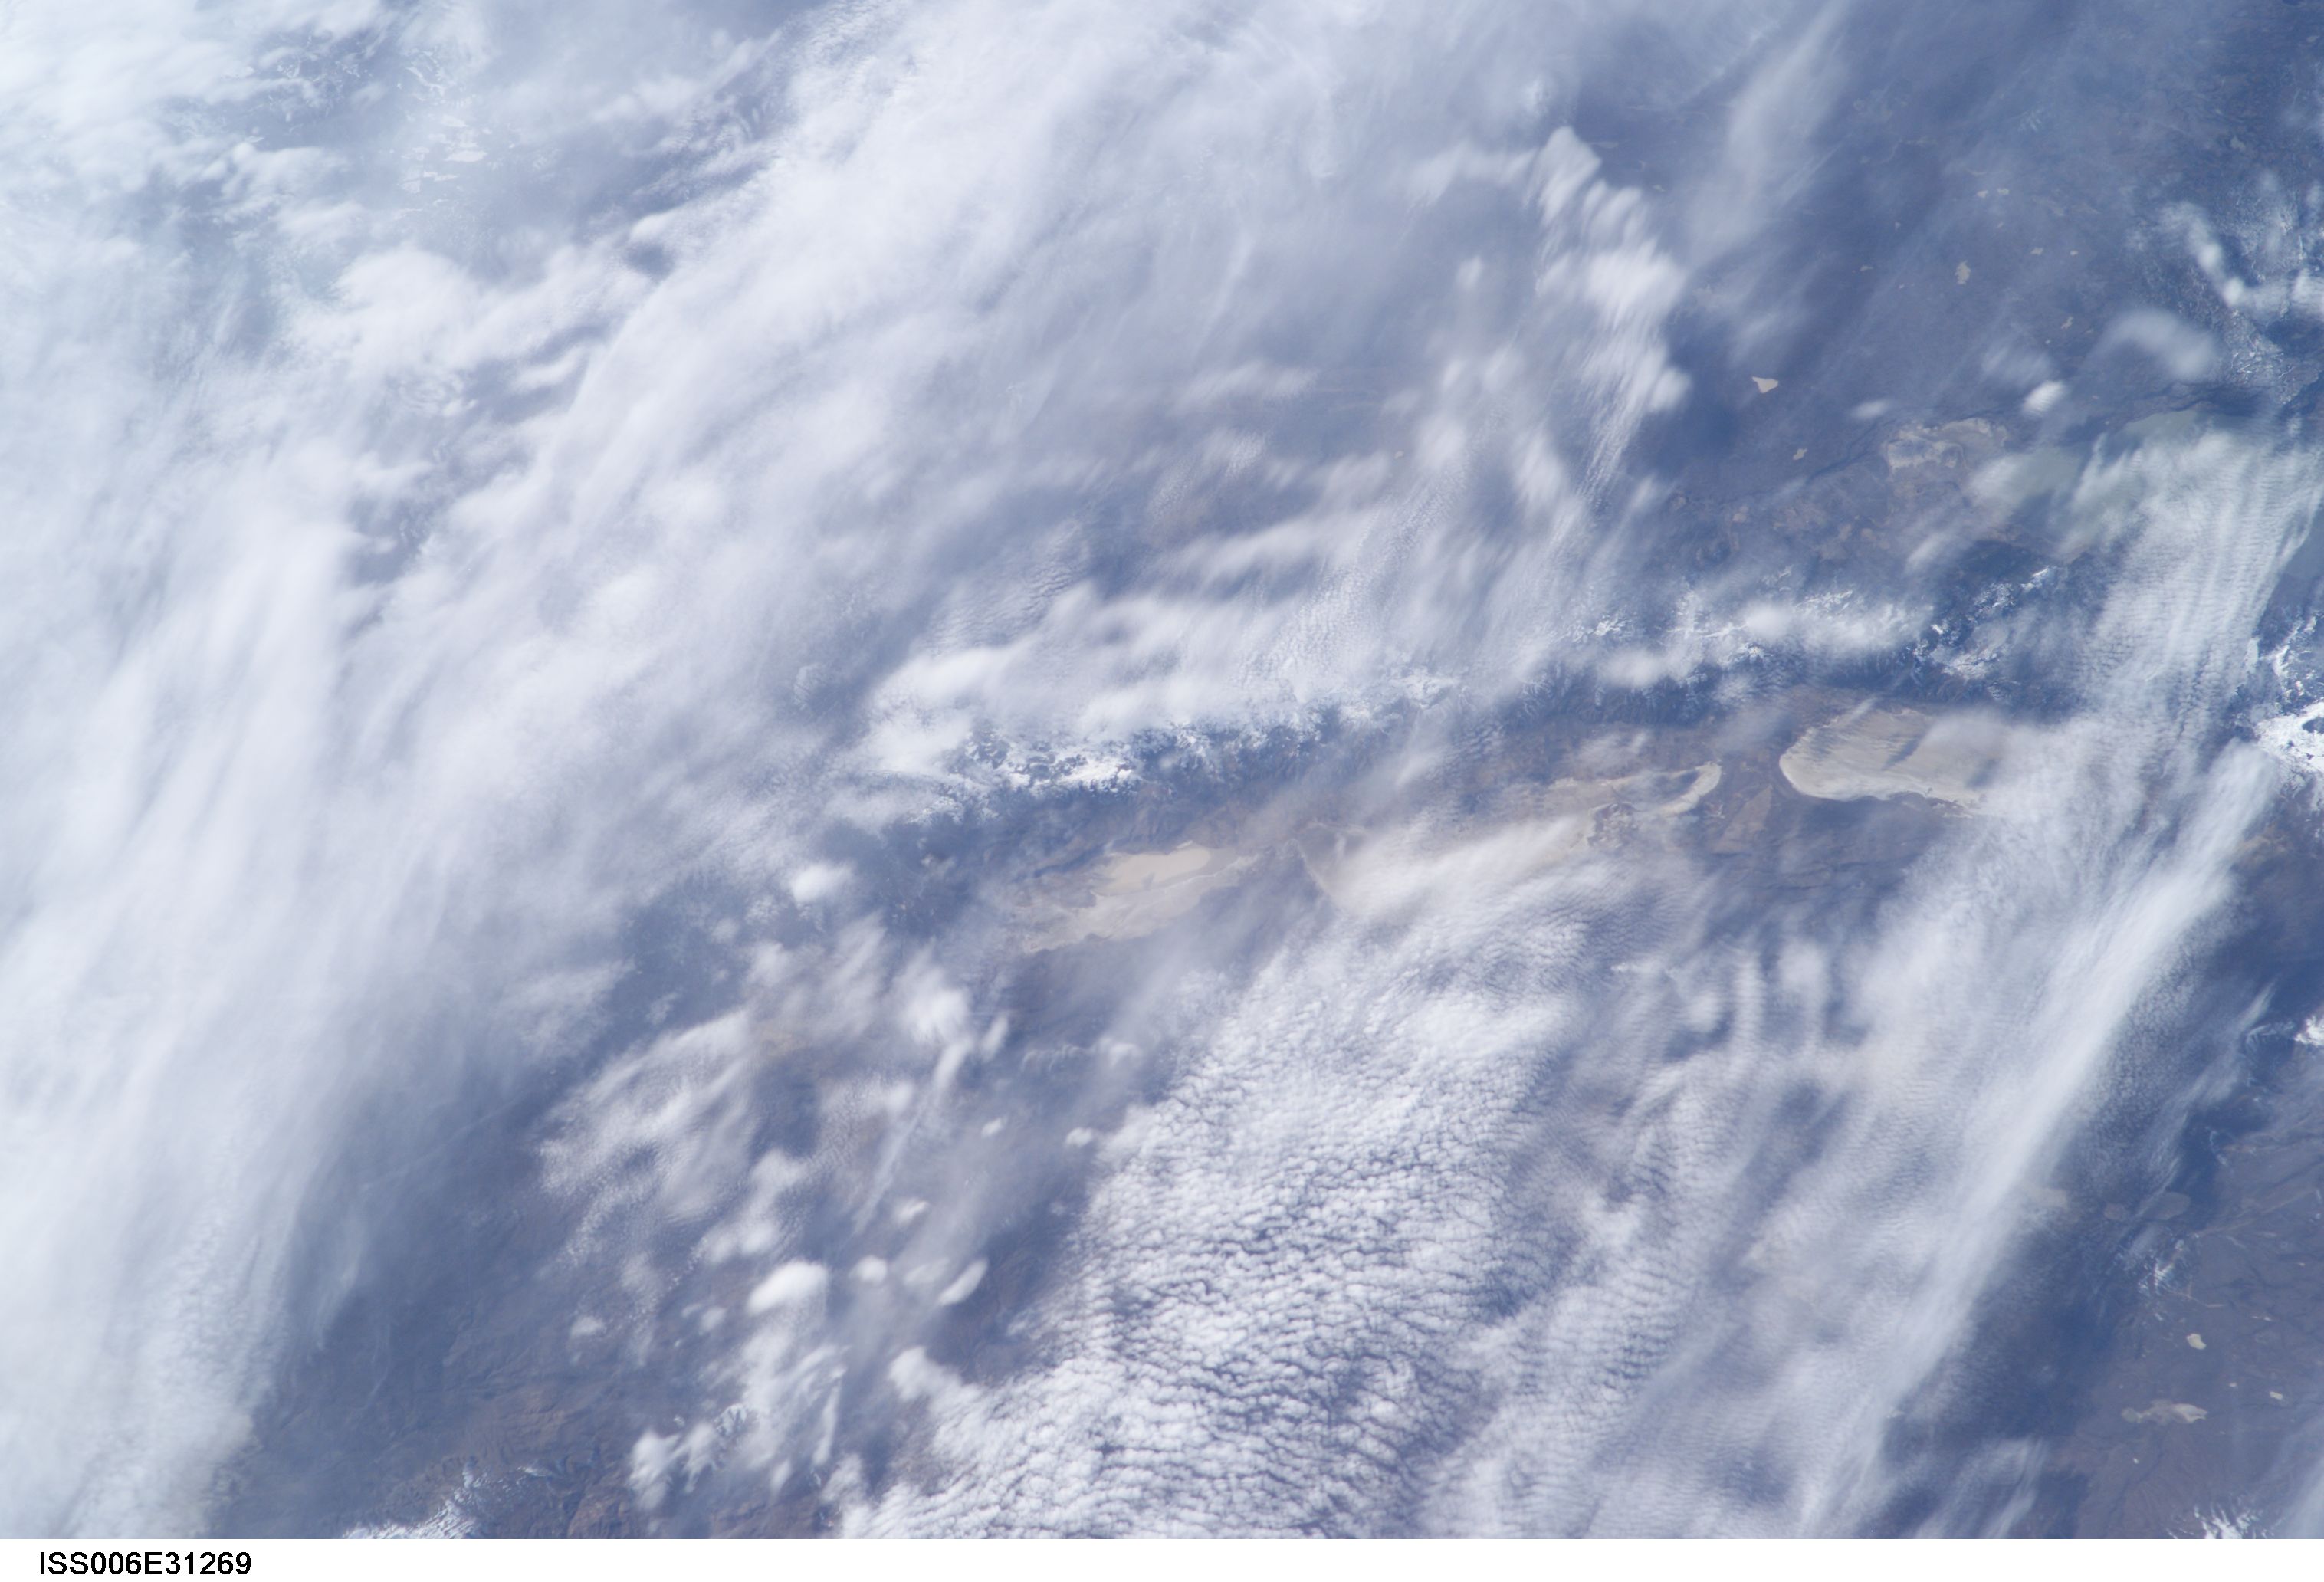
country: USA-CALIFORNIA
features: GOOSE LAKE, LOWER LAKE, CEDARVILLE
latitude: 41.5
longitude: -120.5
